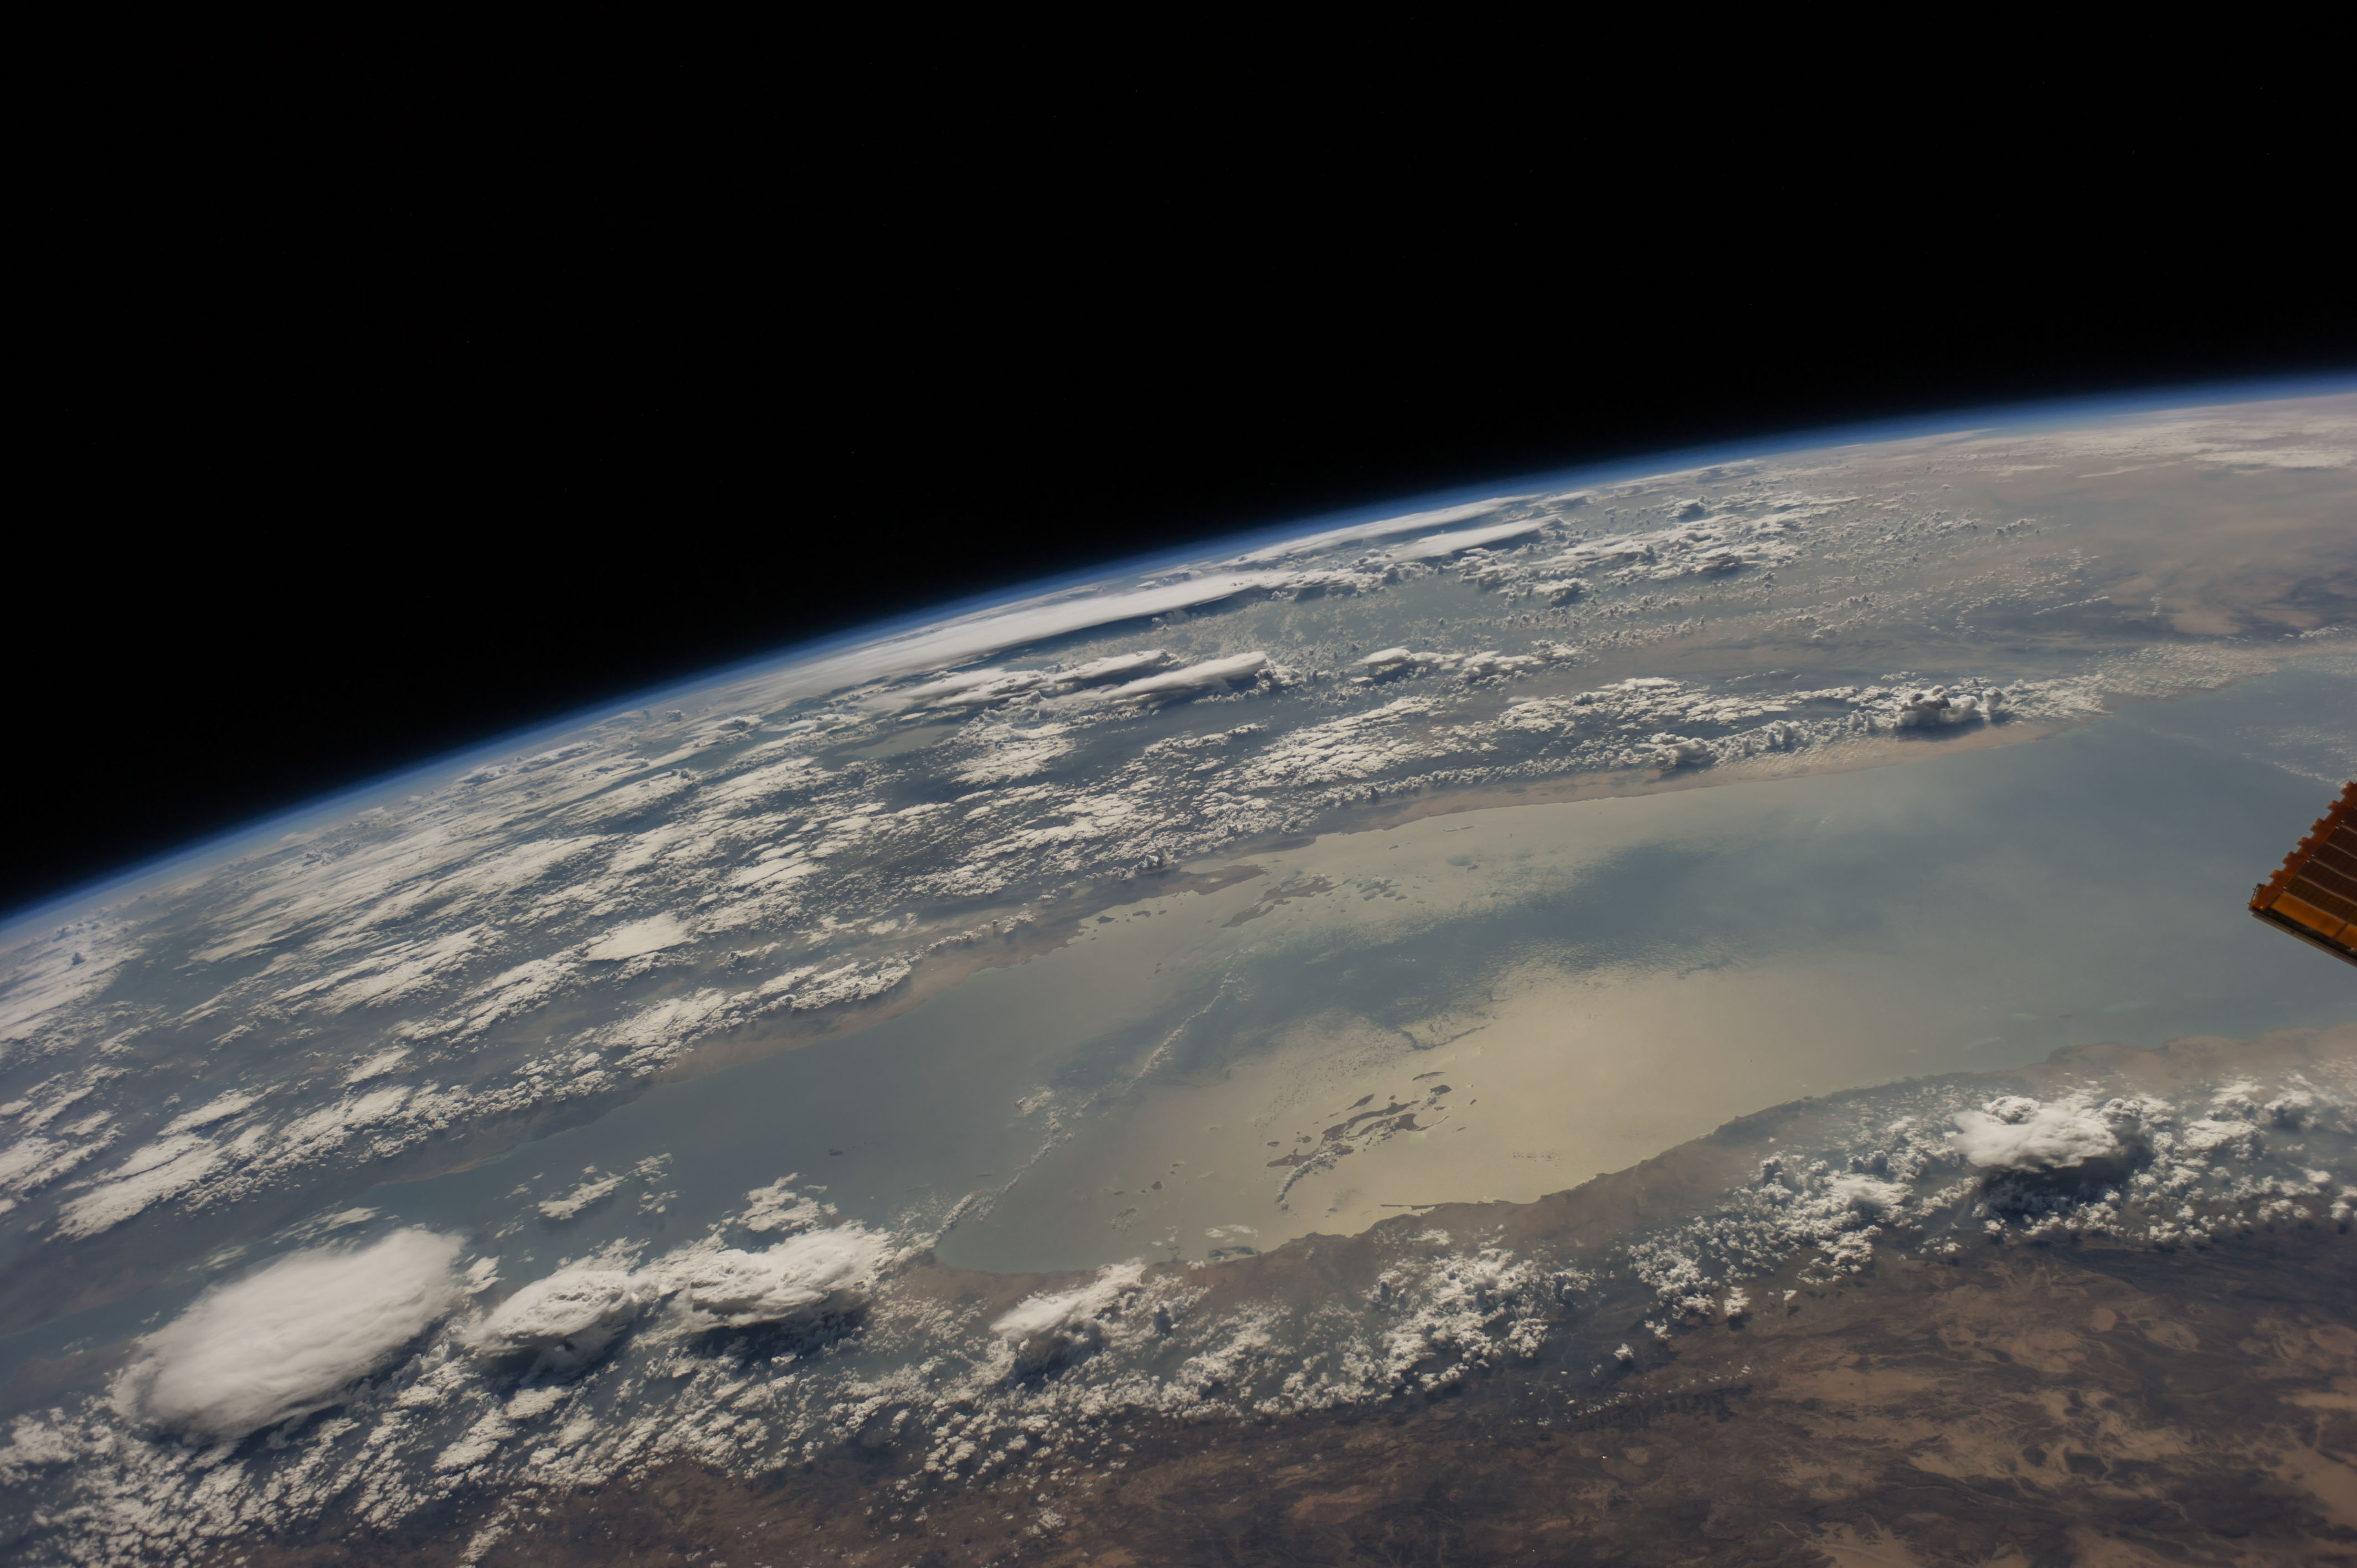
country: SAUDI ARABIA
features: ASIR MTS., RED S., FARASAN I., ATMOSPHERIC LIMB
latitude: 16.0
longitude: 42.0
